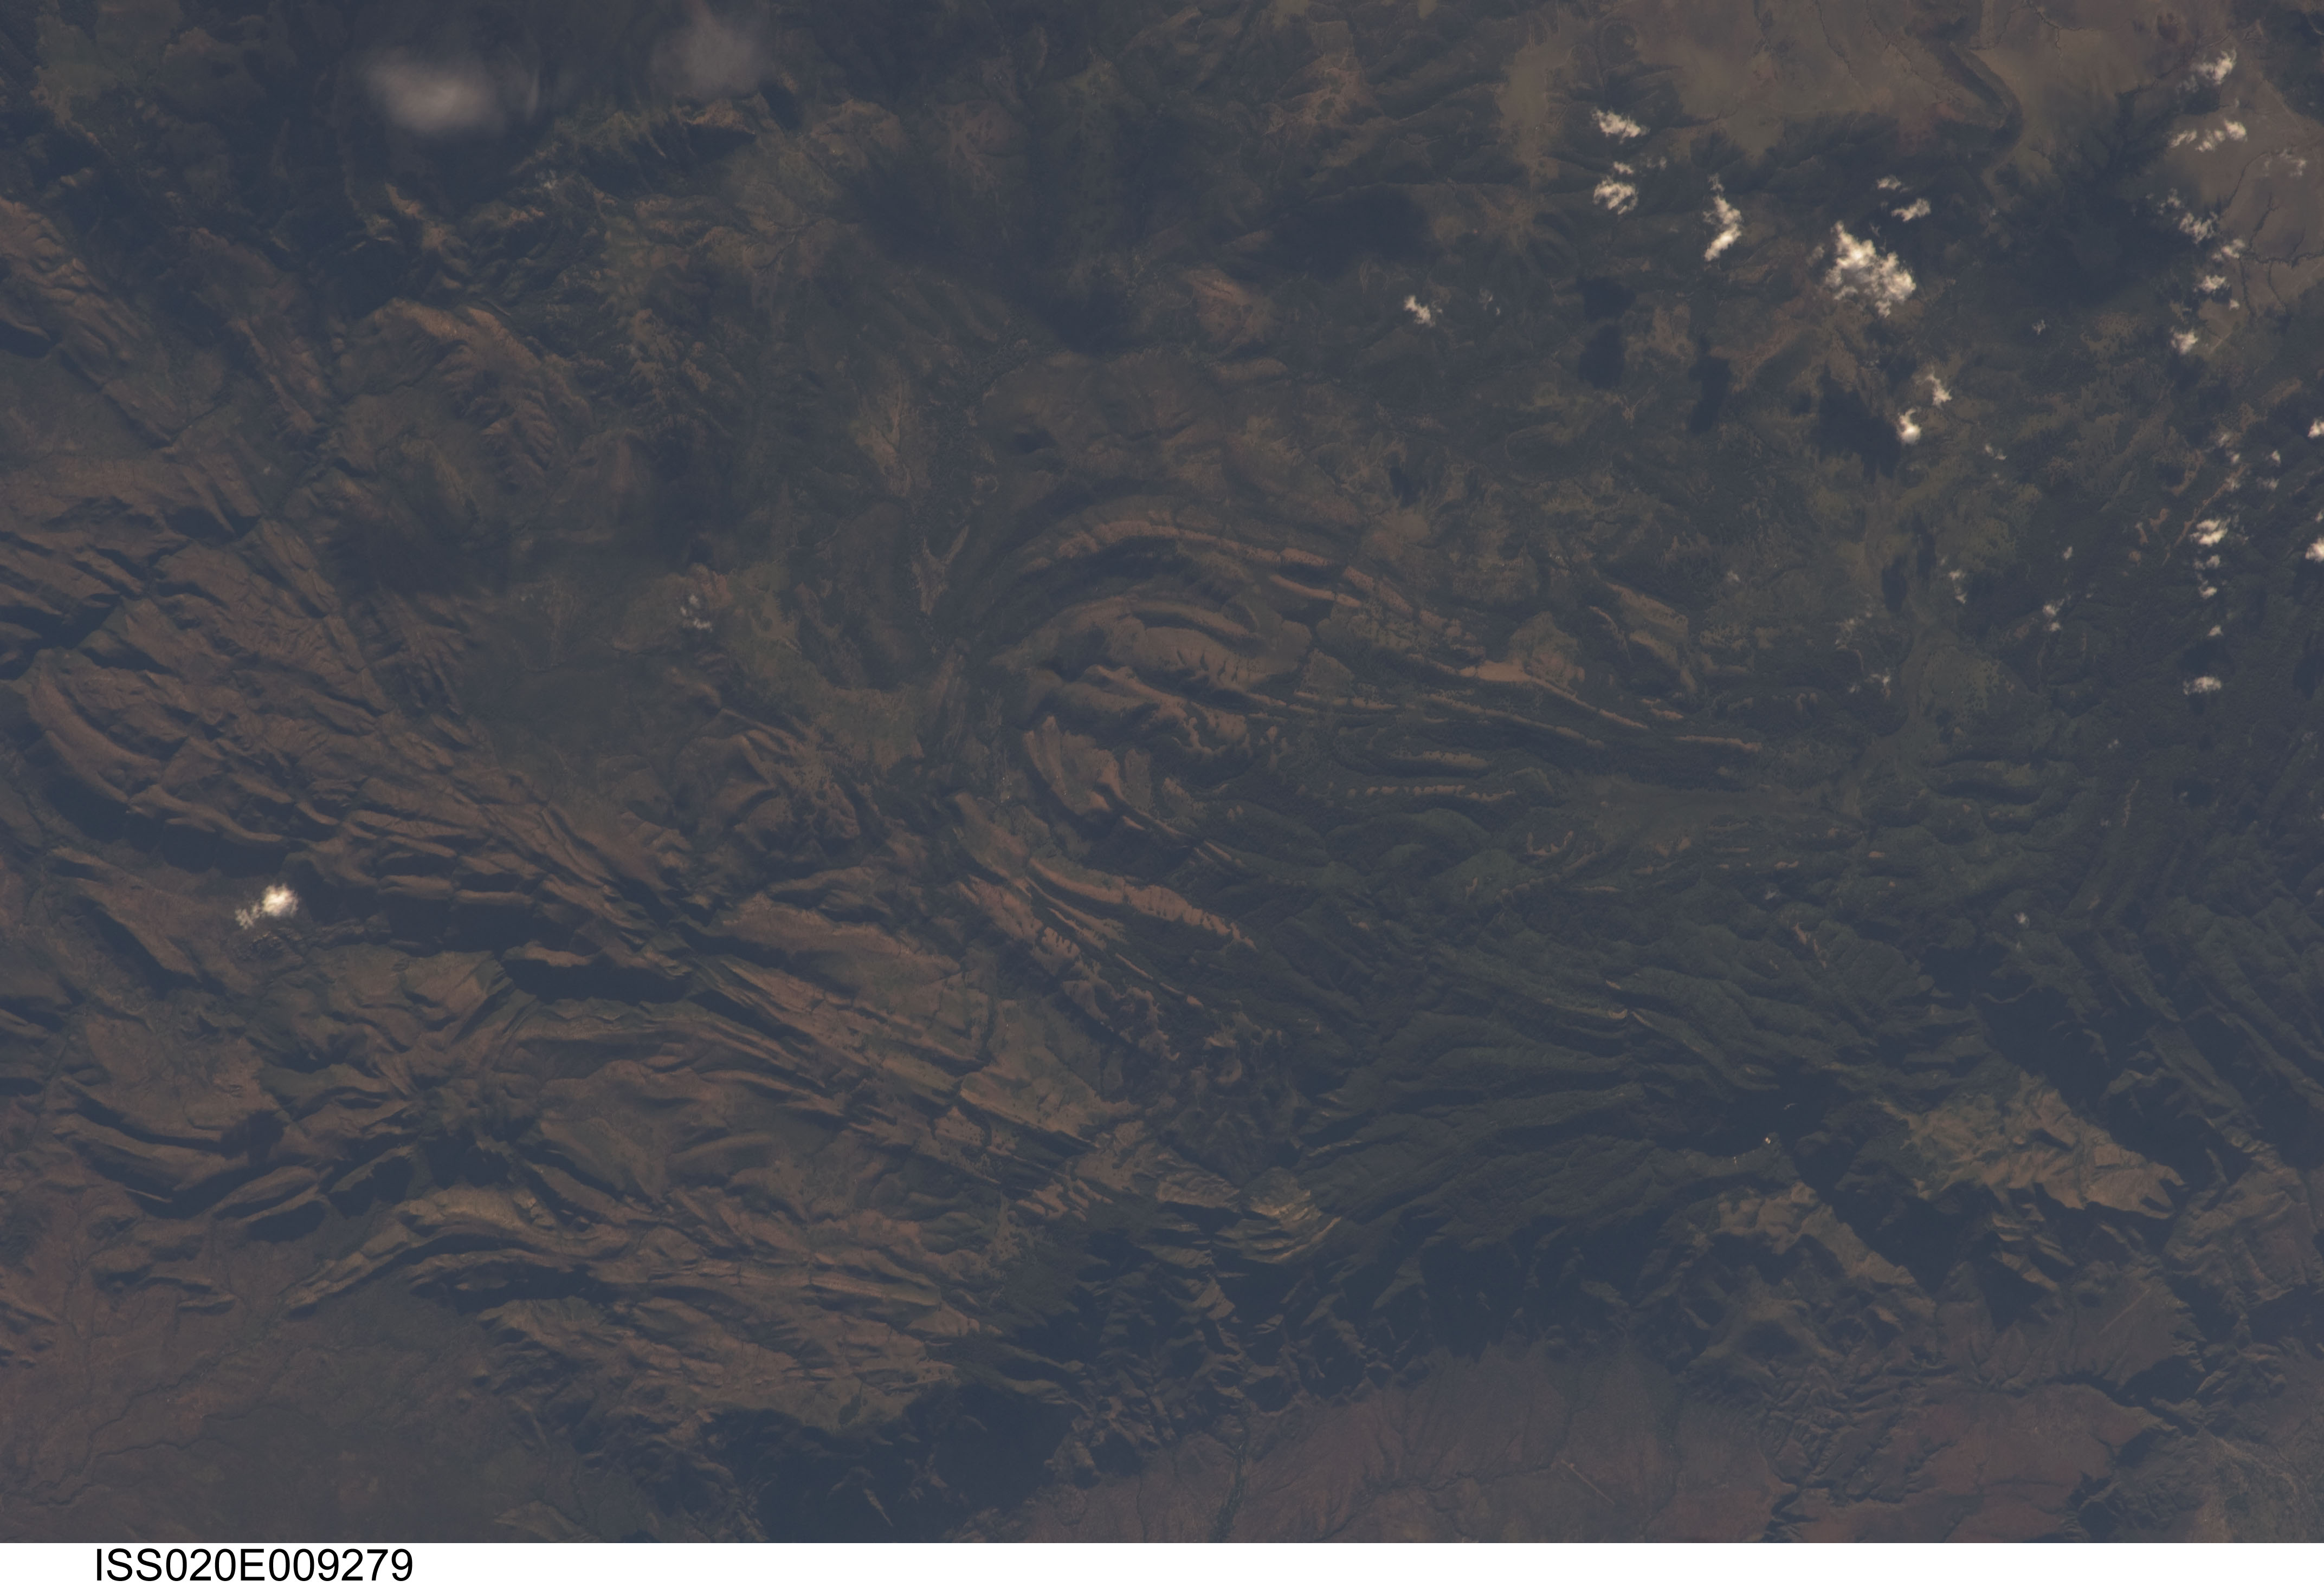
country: KENYA
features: LEMESIKIO AREA, FOREST, MTS.
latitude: -2.0
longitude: 35.9
